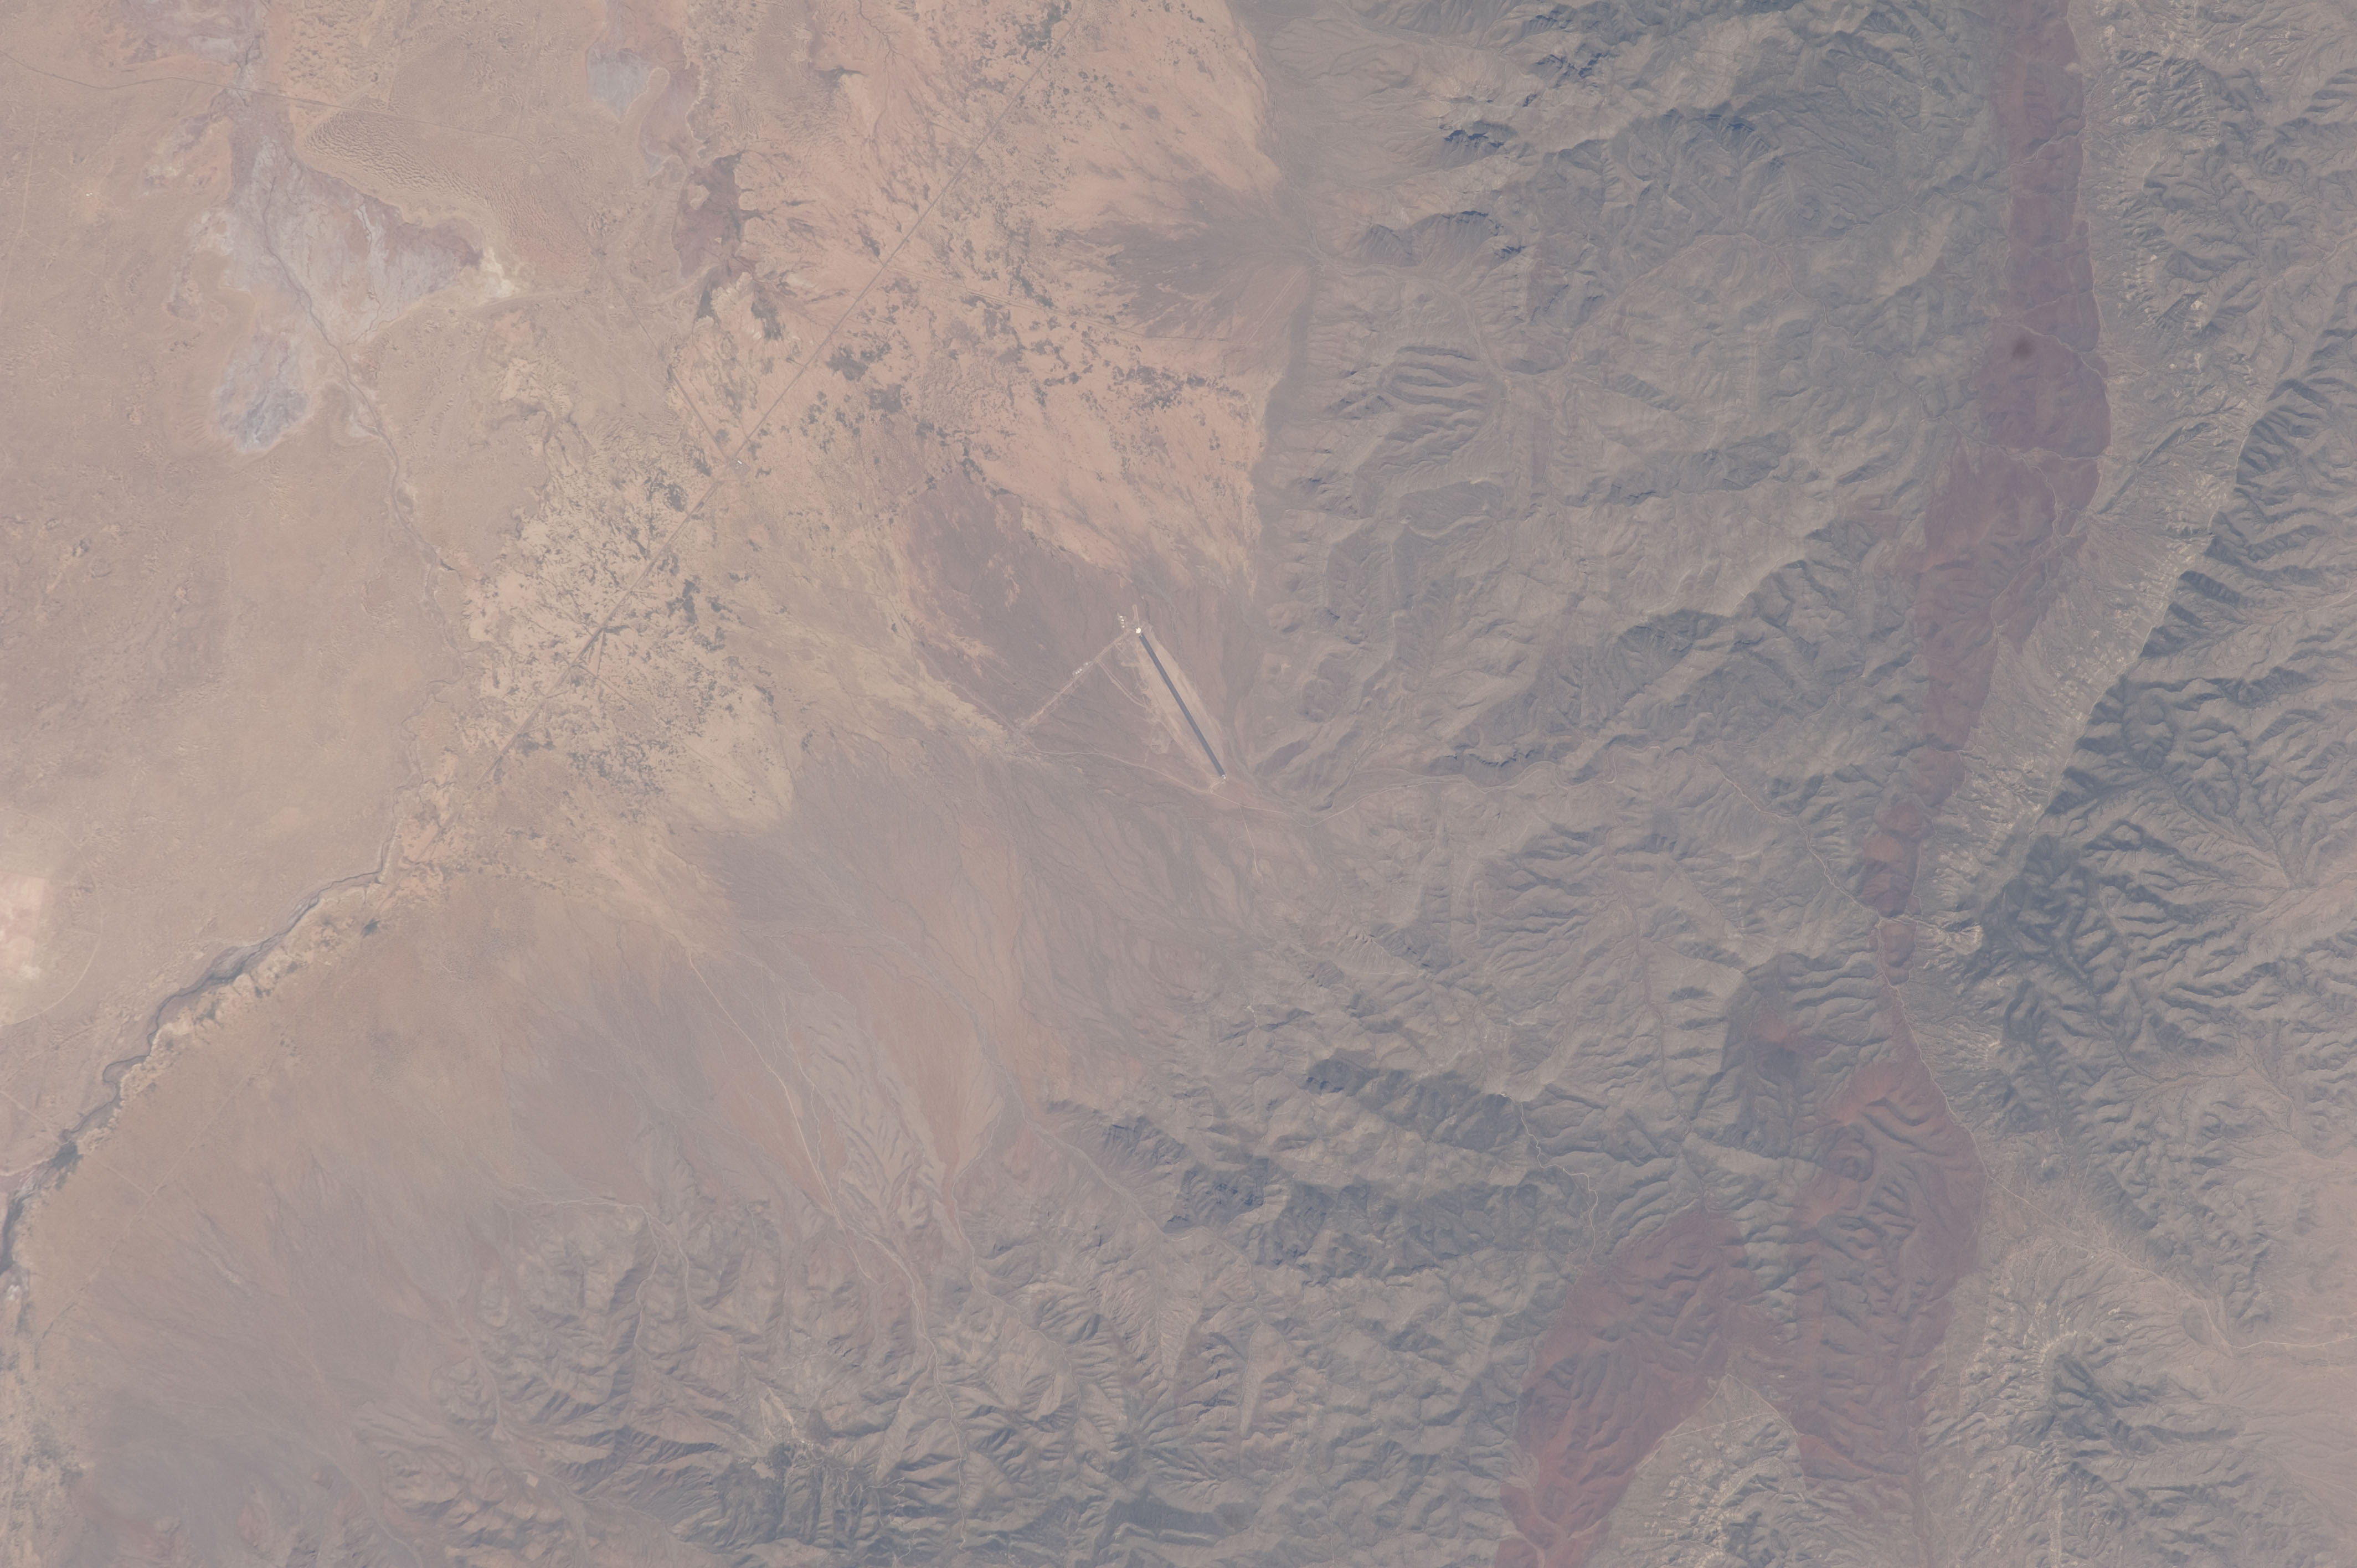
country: USA-NEW MEXICO
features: WHITE SANDS MISSILE RANGE, SAN ANDRES MTS.
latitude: 33.1
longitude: -106.7
